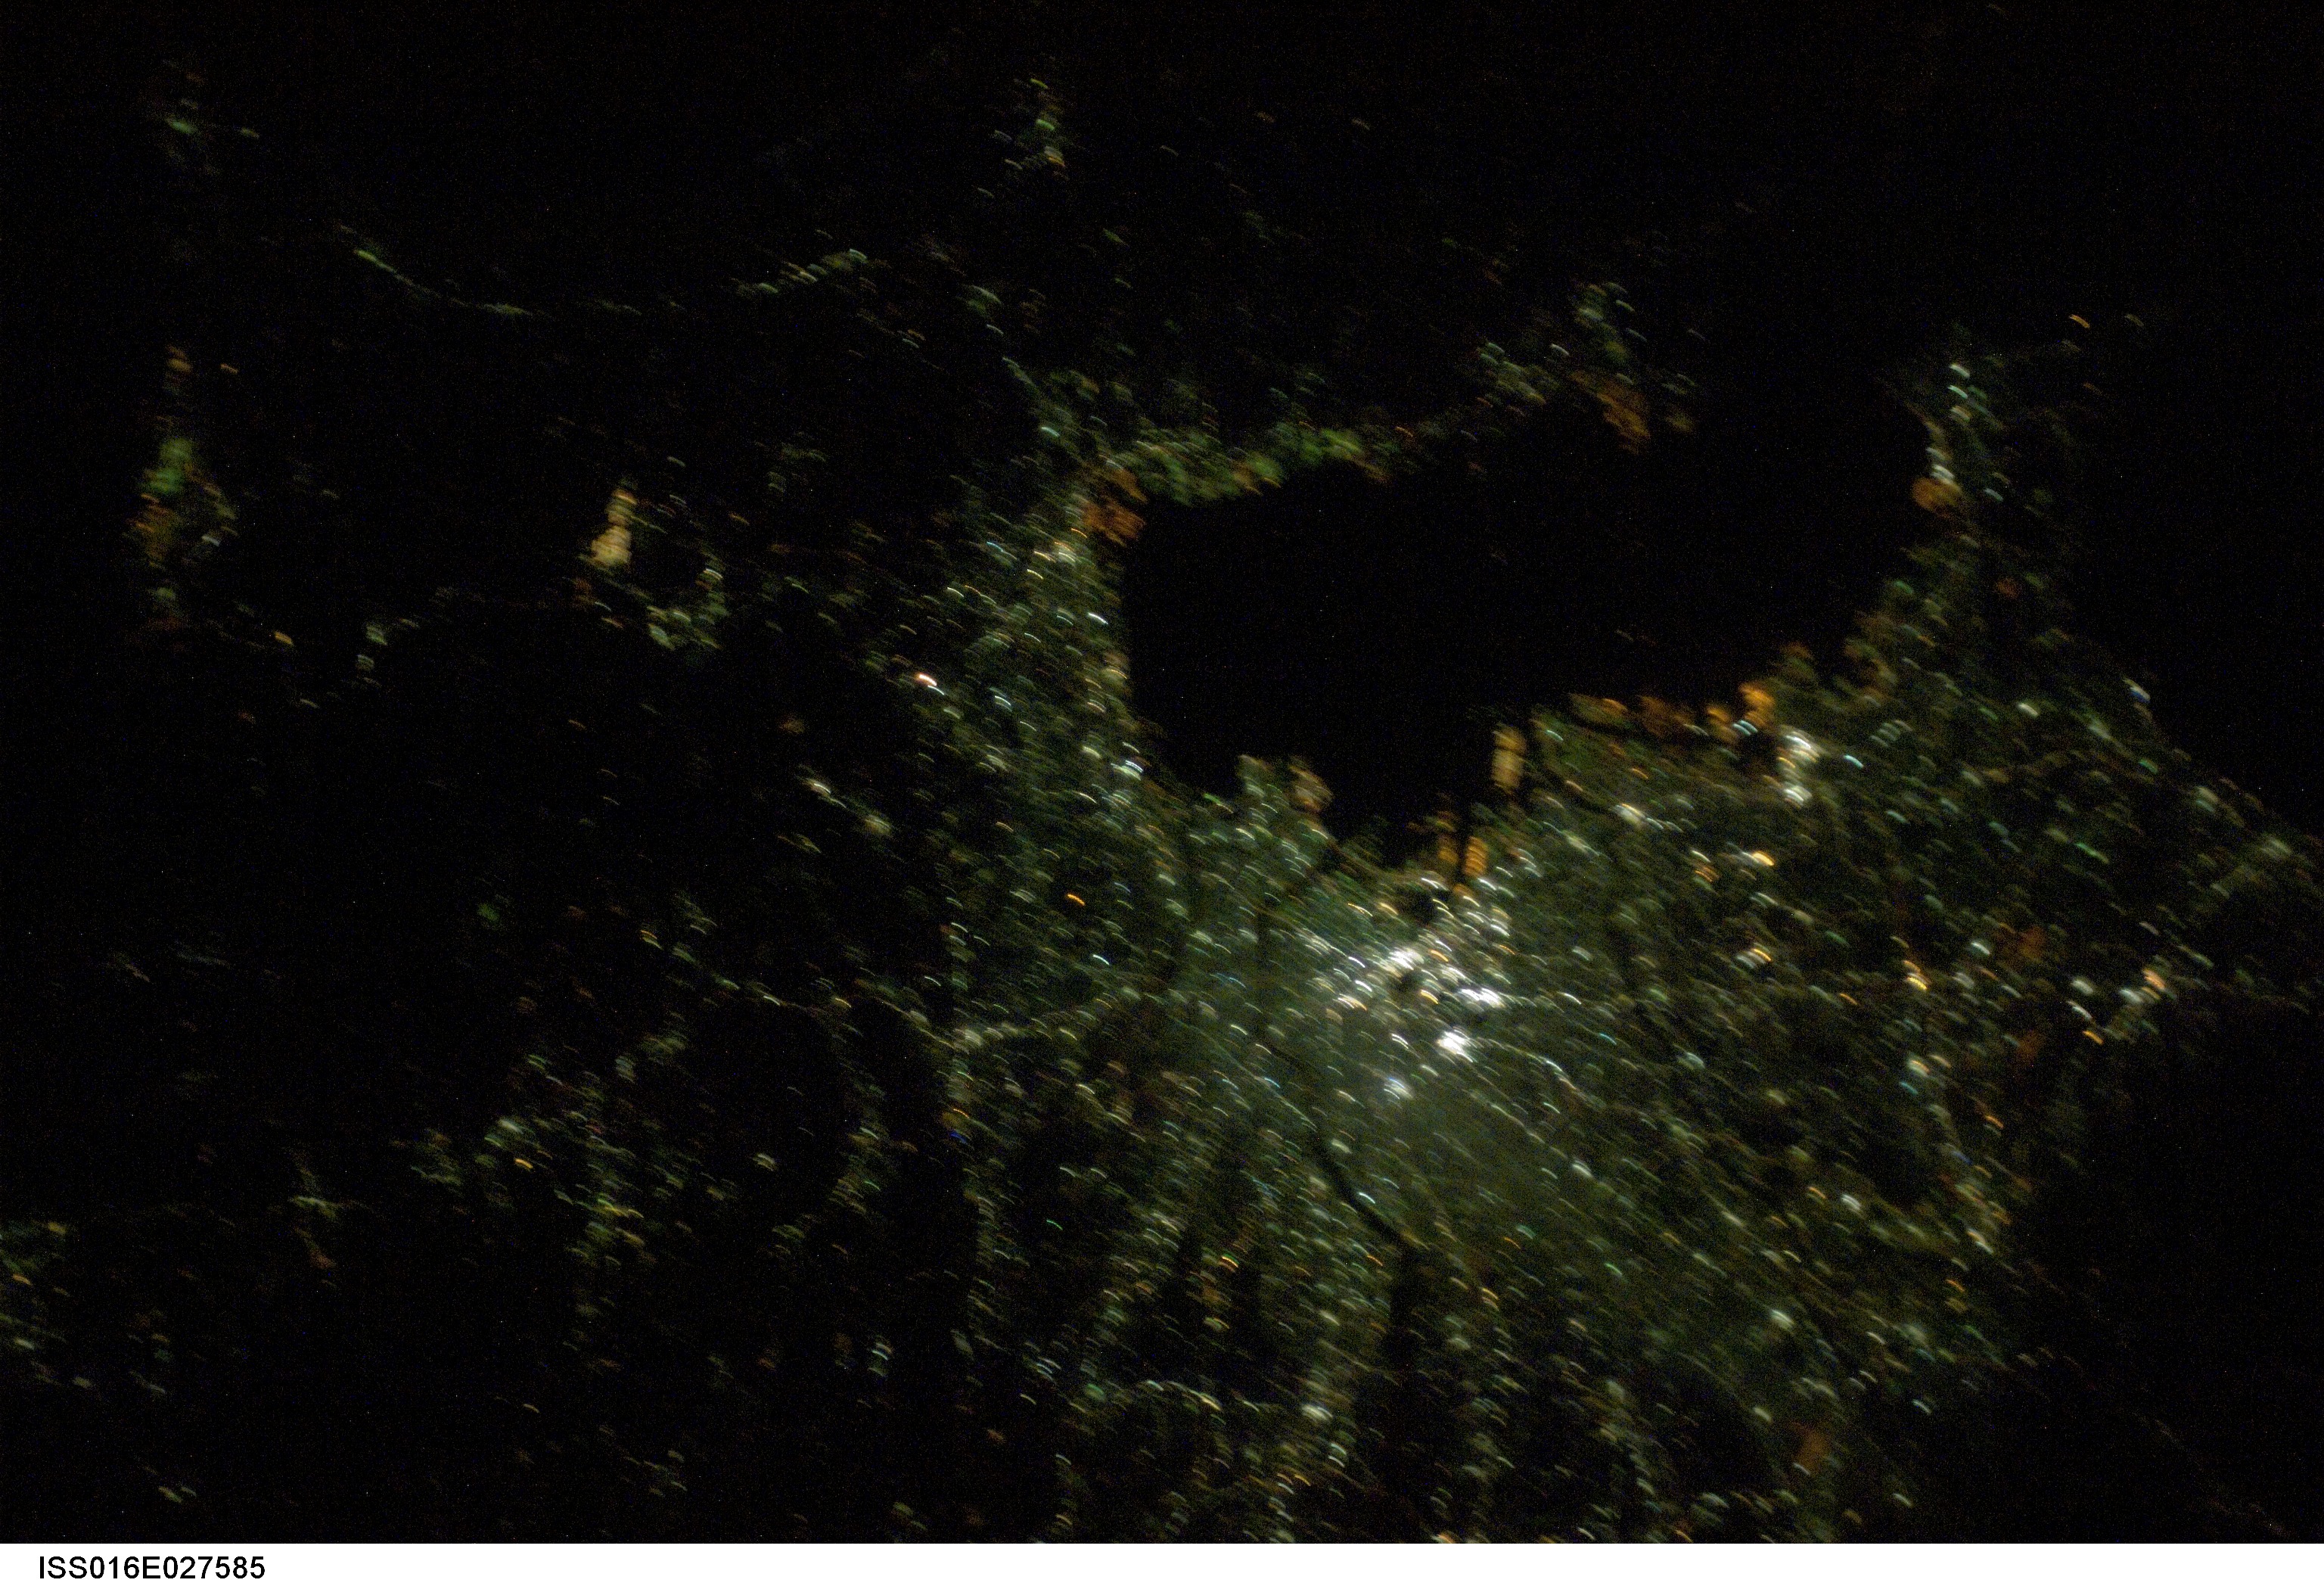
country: JAPAN
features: TOKYO-YOKOHAMA AREA AT NIGHT
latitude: 35.5
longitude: 140.0
